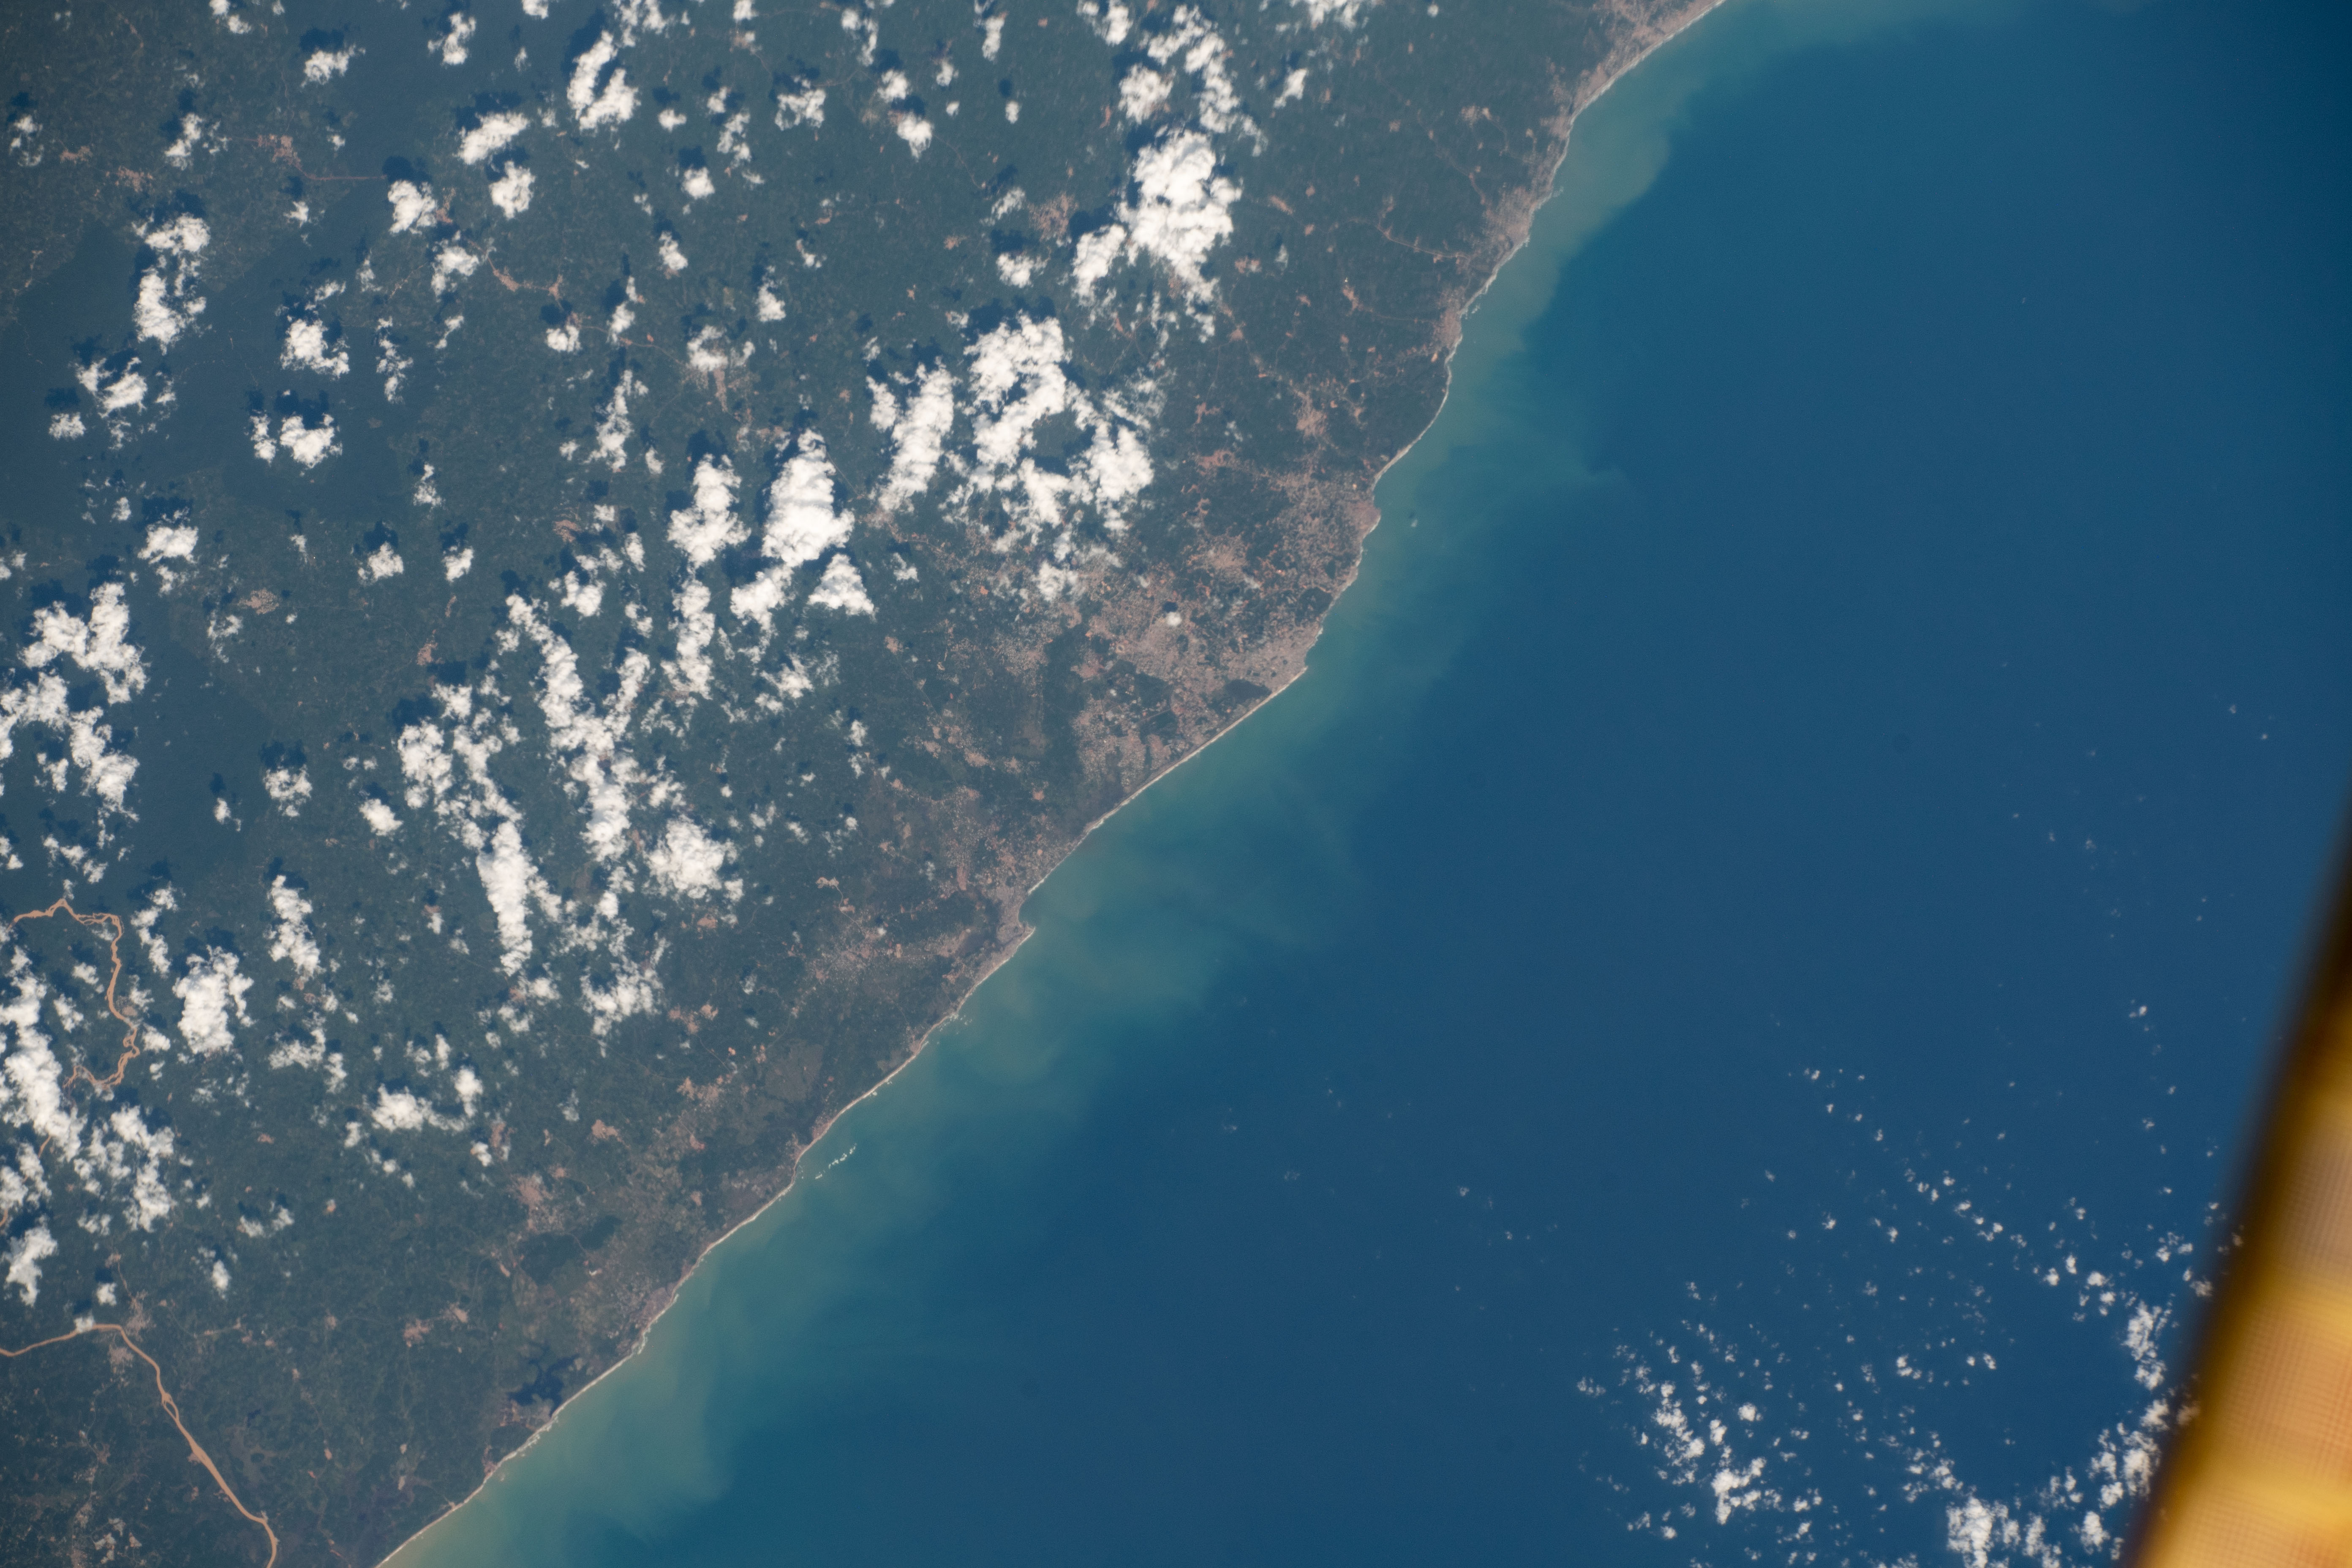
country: GHANA
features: CAPE COAST
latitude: 5.1
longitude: -1.3
